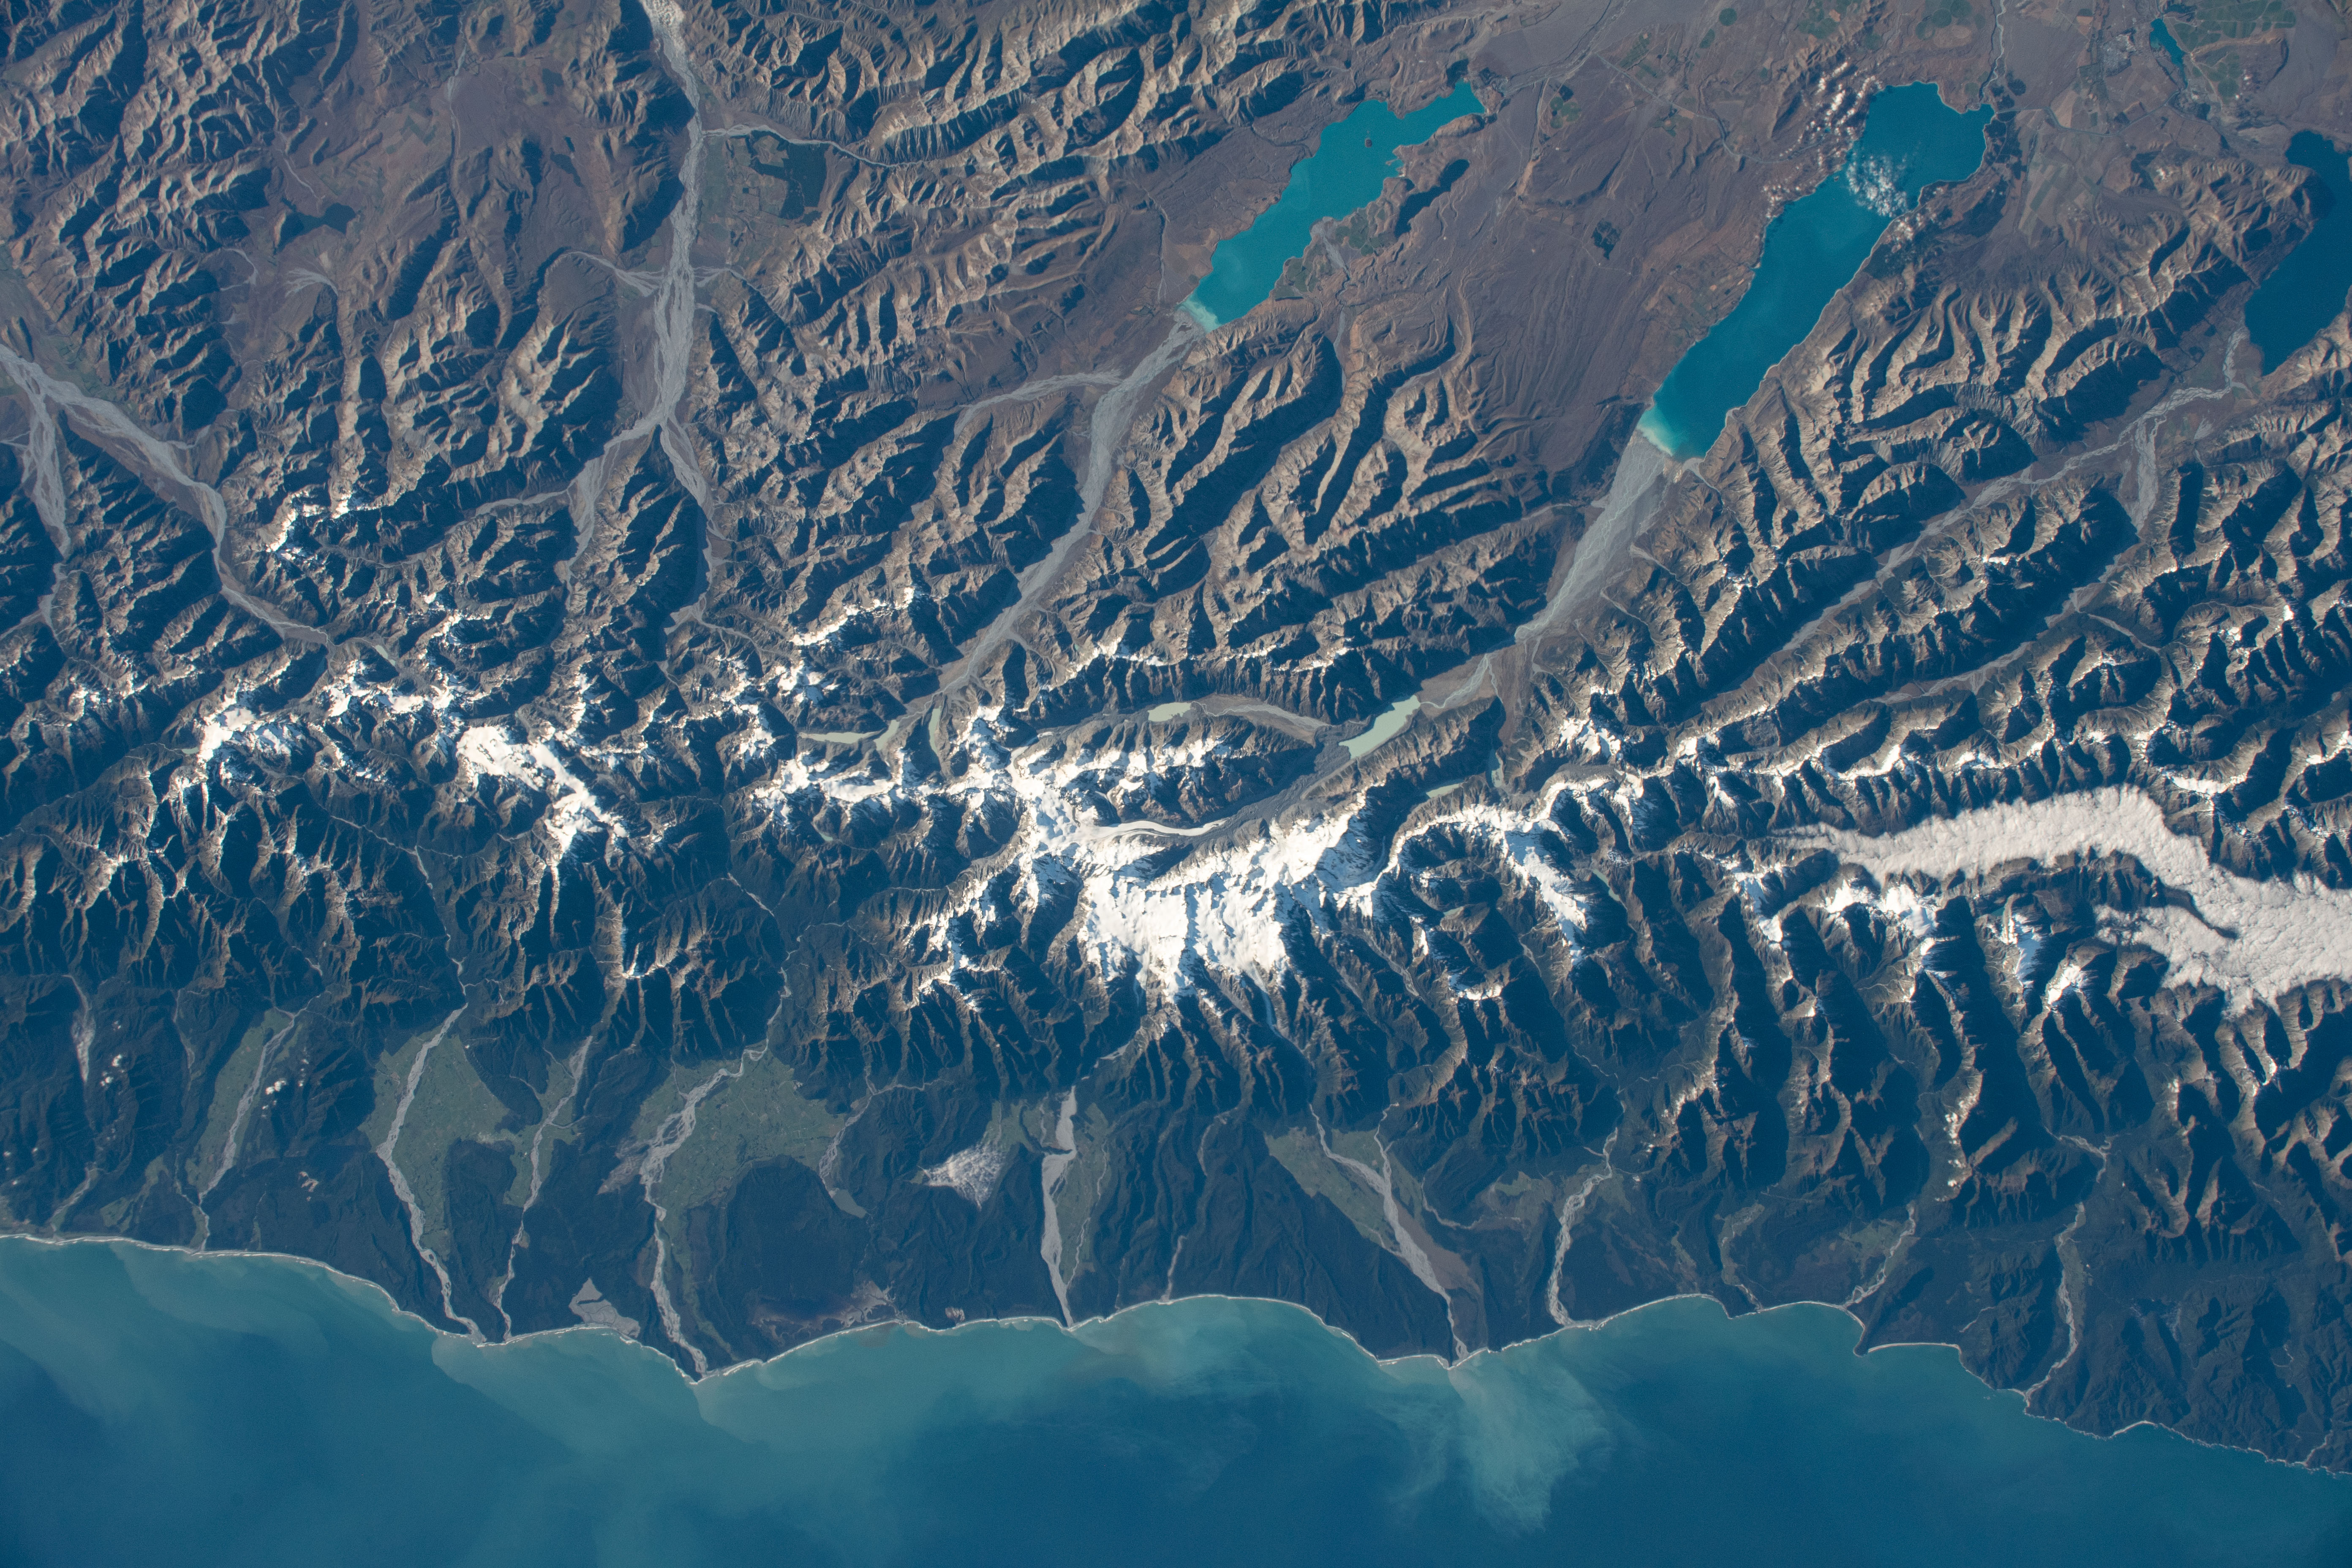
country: NEW ZEALAND-SI
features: LAKE TEKAPO, LAKE PUKAKI, WHATAROA
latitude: -43.9
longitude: 170.2
